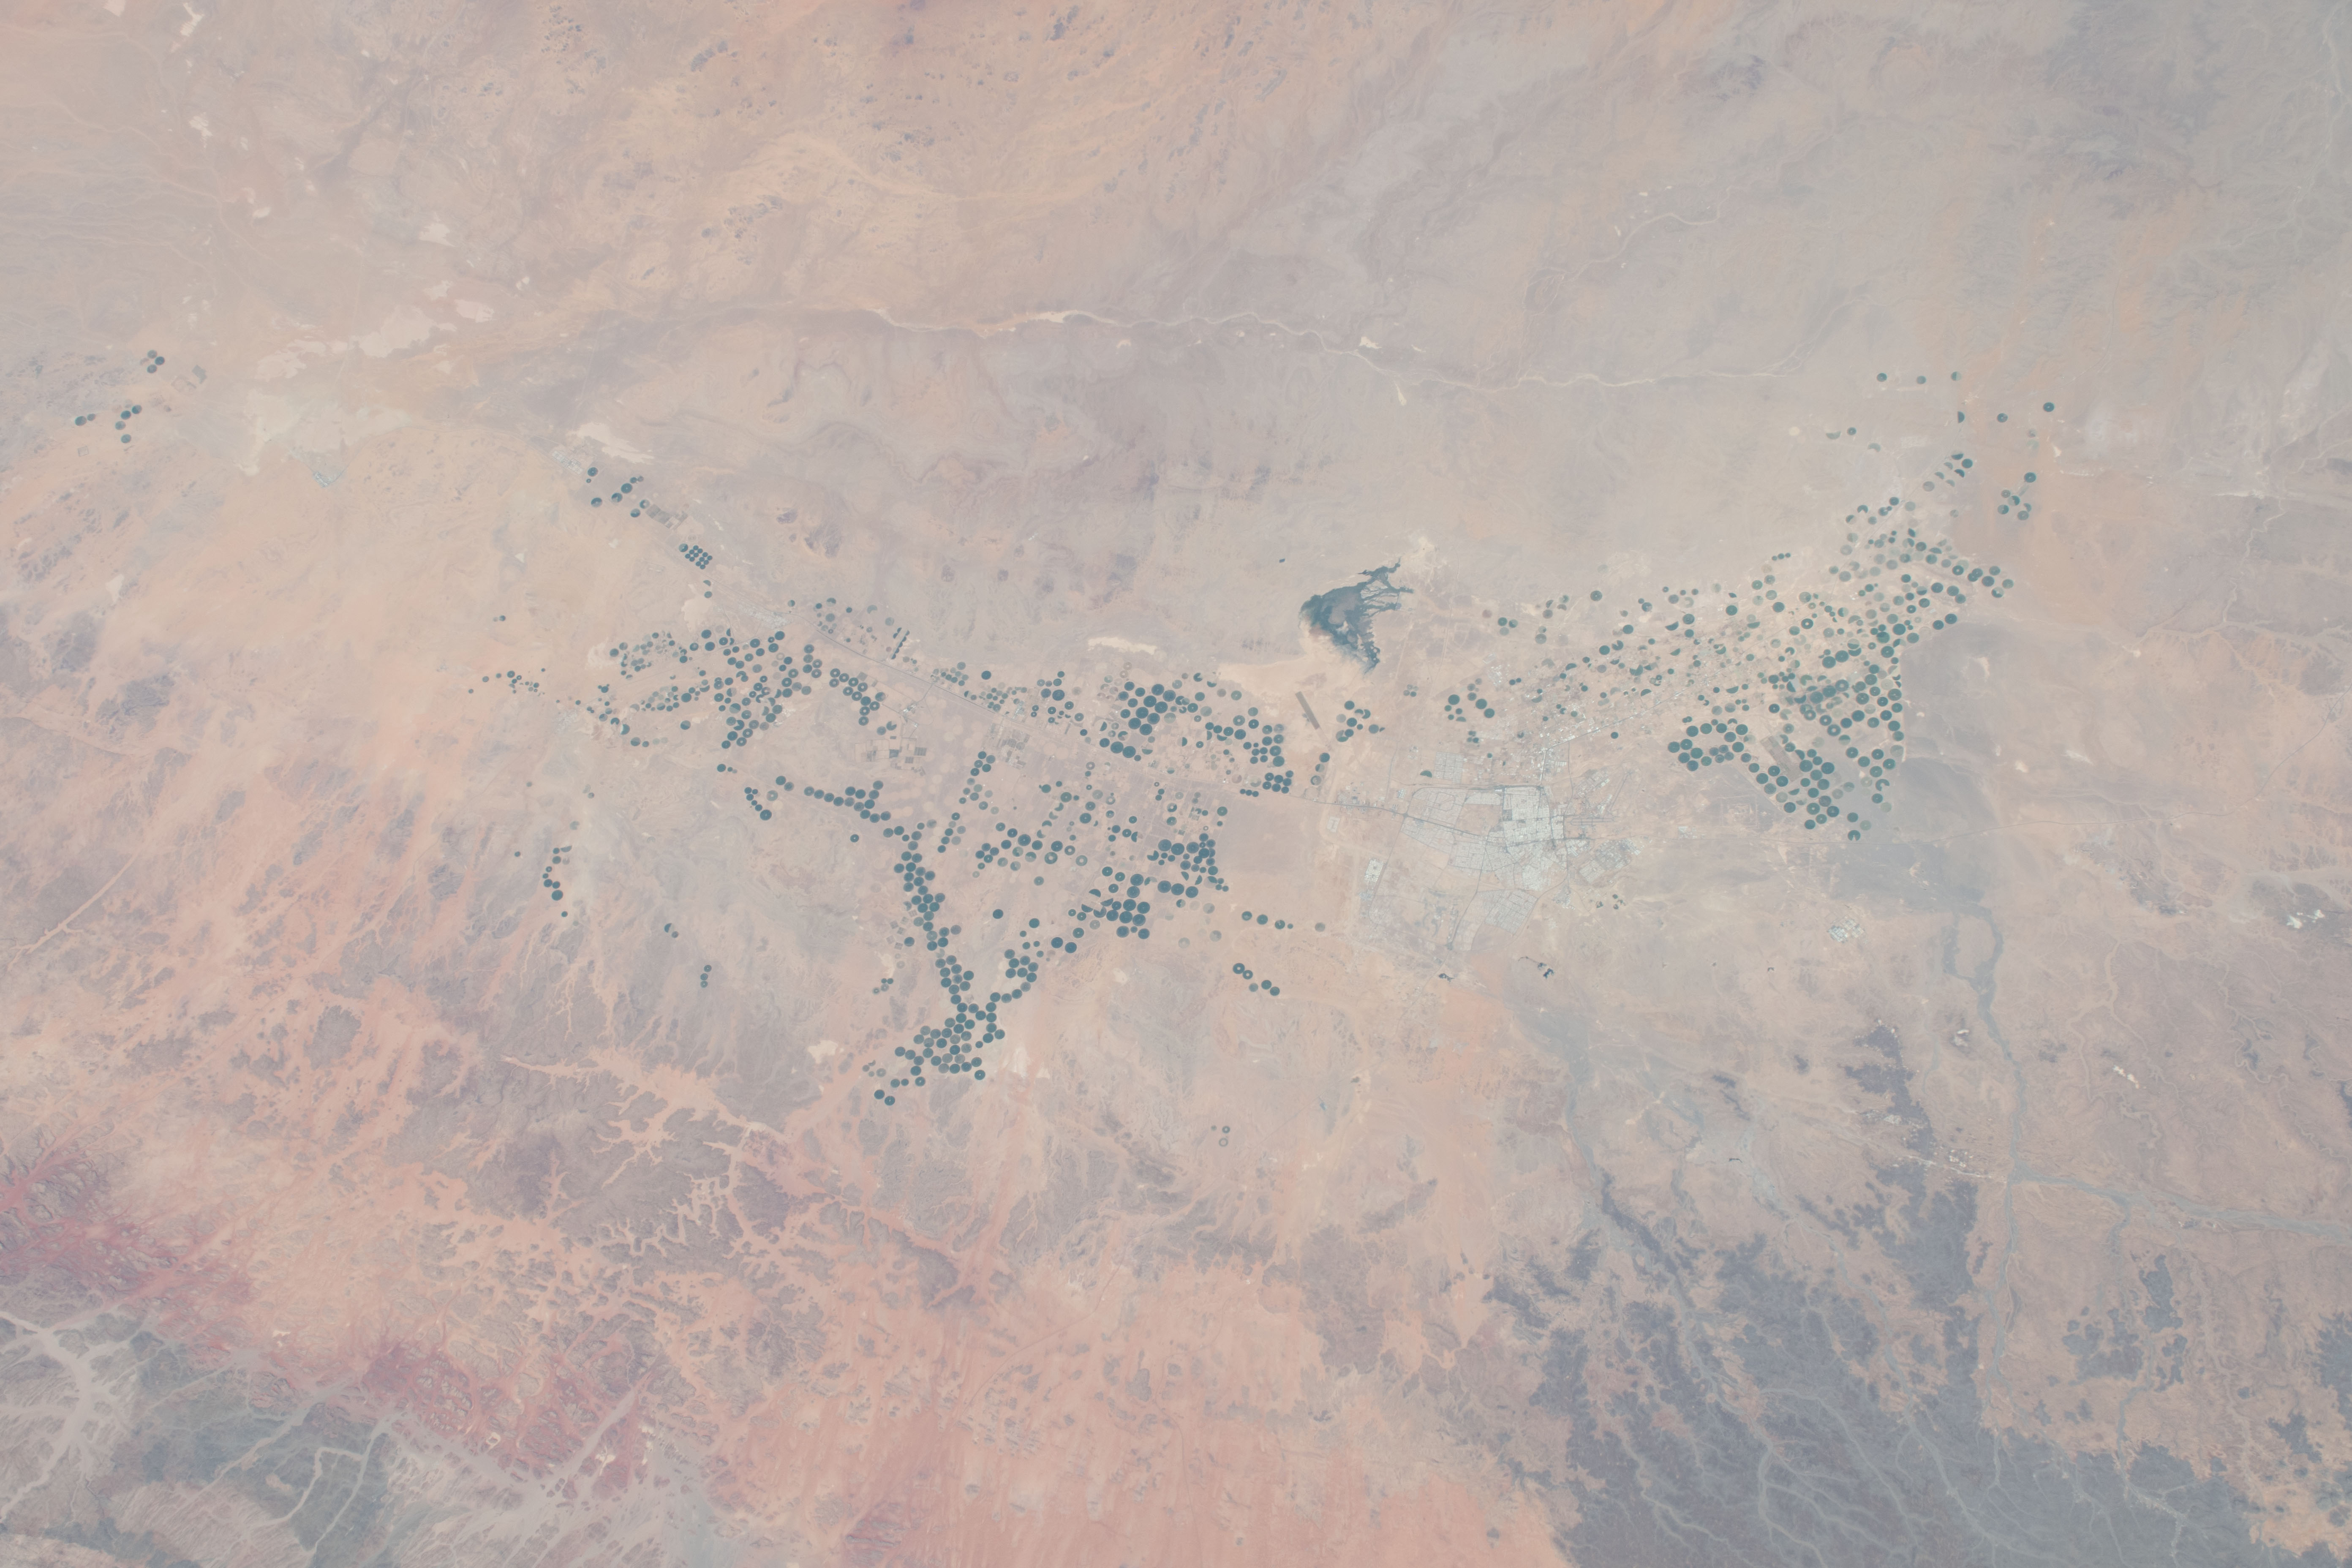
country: SAUDI ARABIA
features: TABUK, BOTANICAL GARDEN
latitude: 28.7
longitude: 36.5
